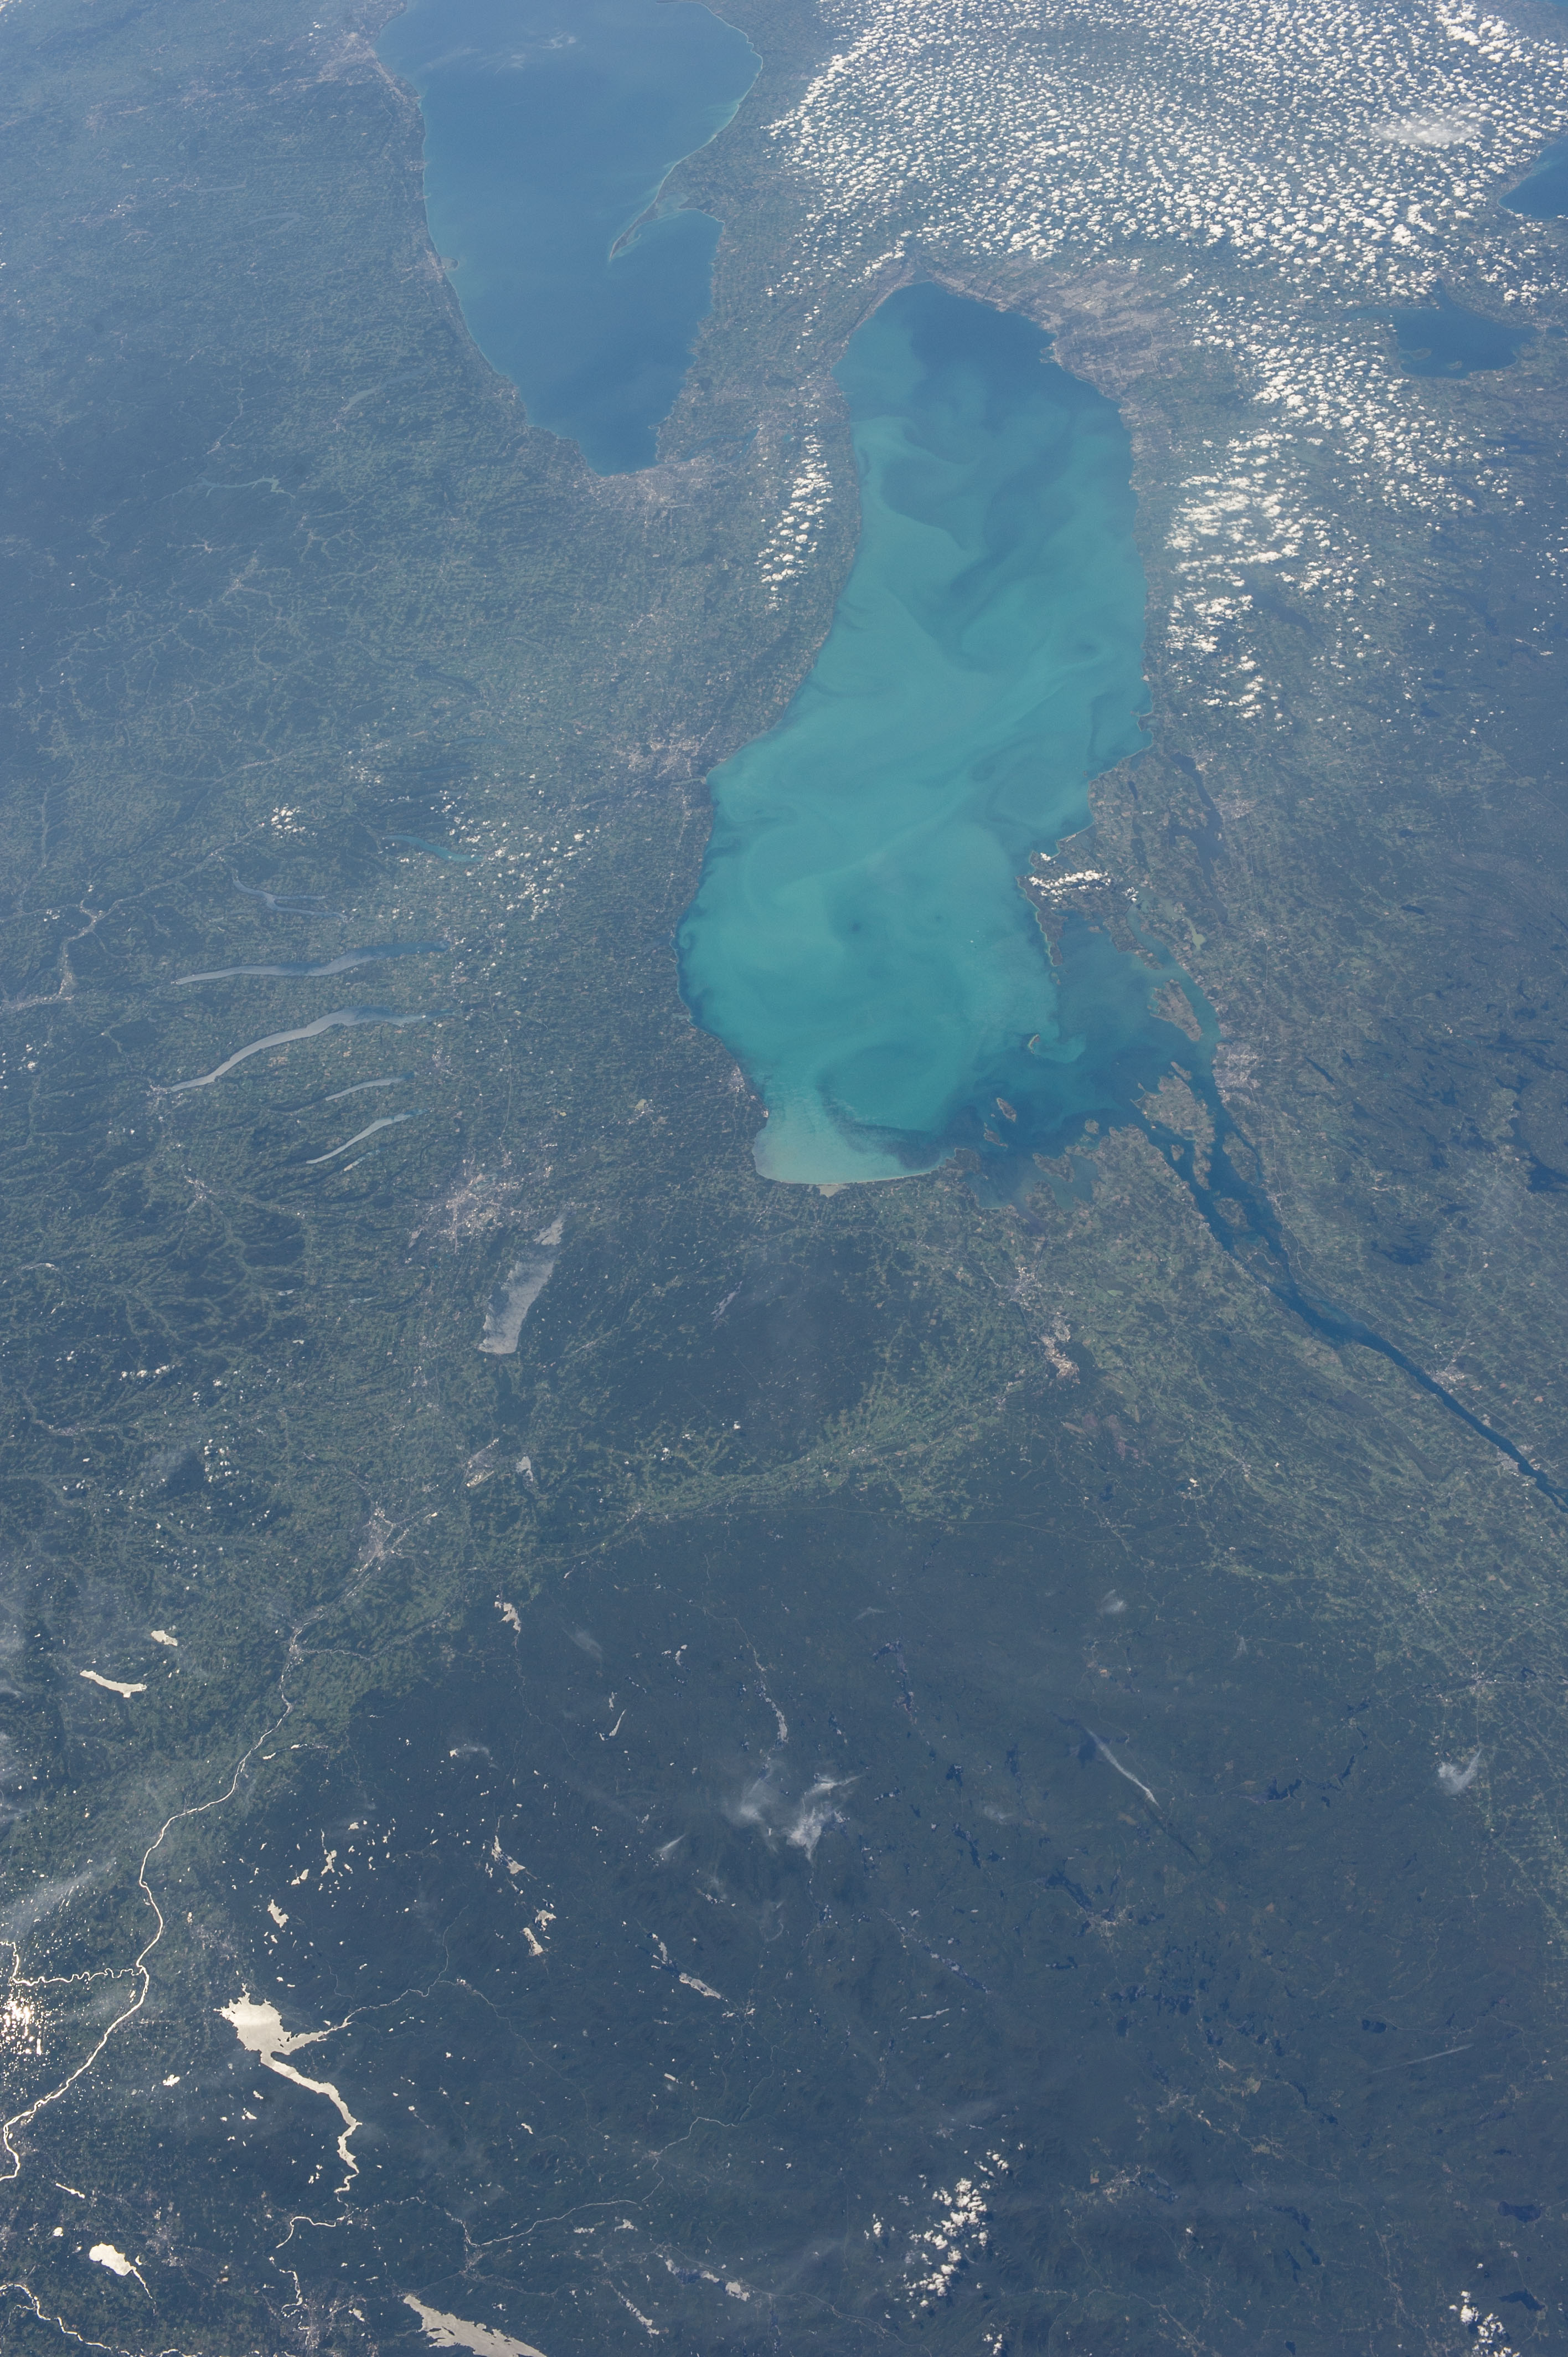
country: USA-NEW YORK
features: L. ONTARIO, ST LAWRENCE R., SYRACUSE, L. ERIE
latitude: 43.5
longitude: -76.0
